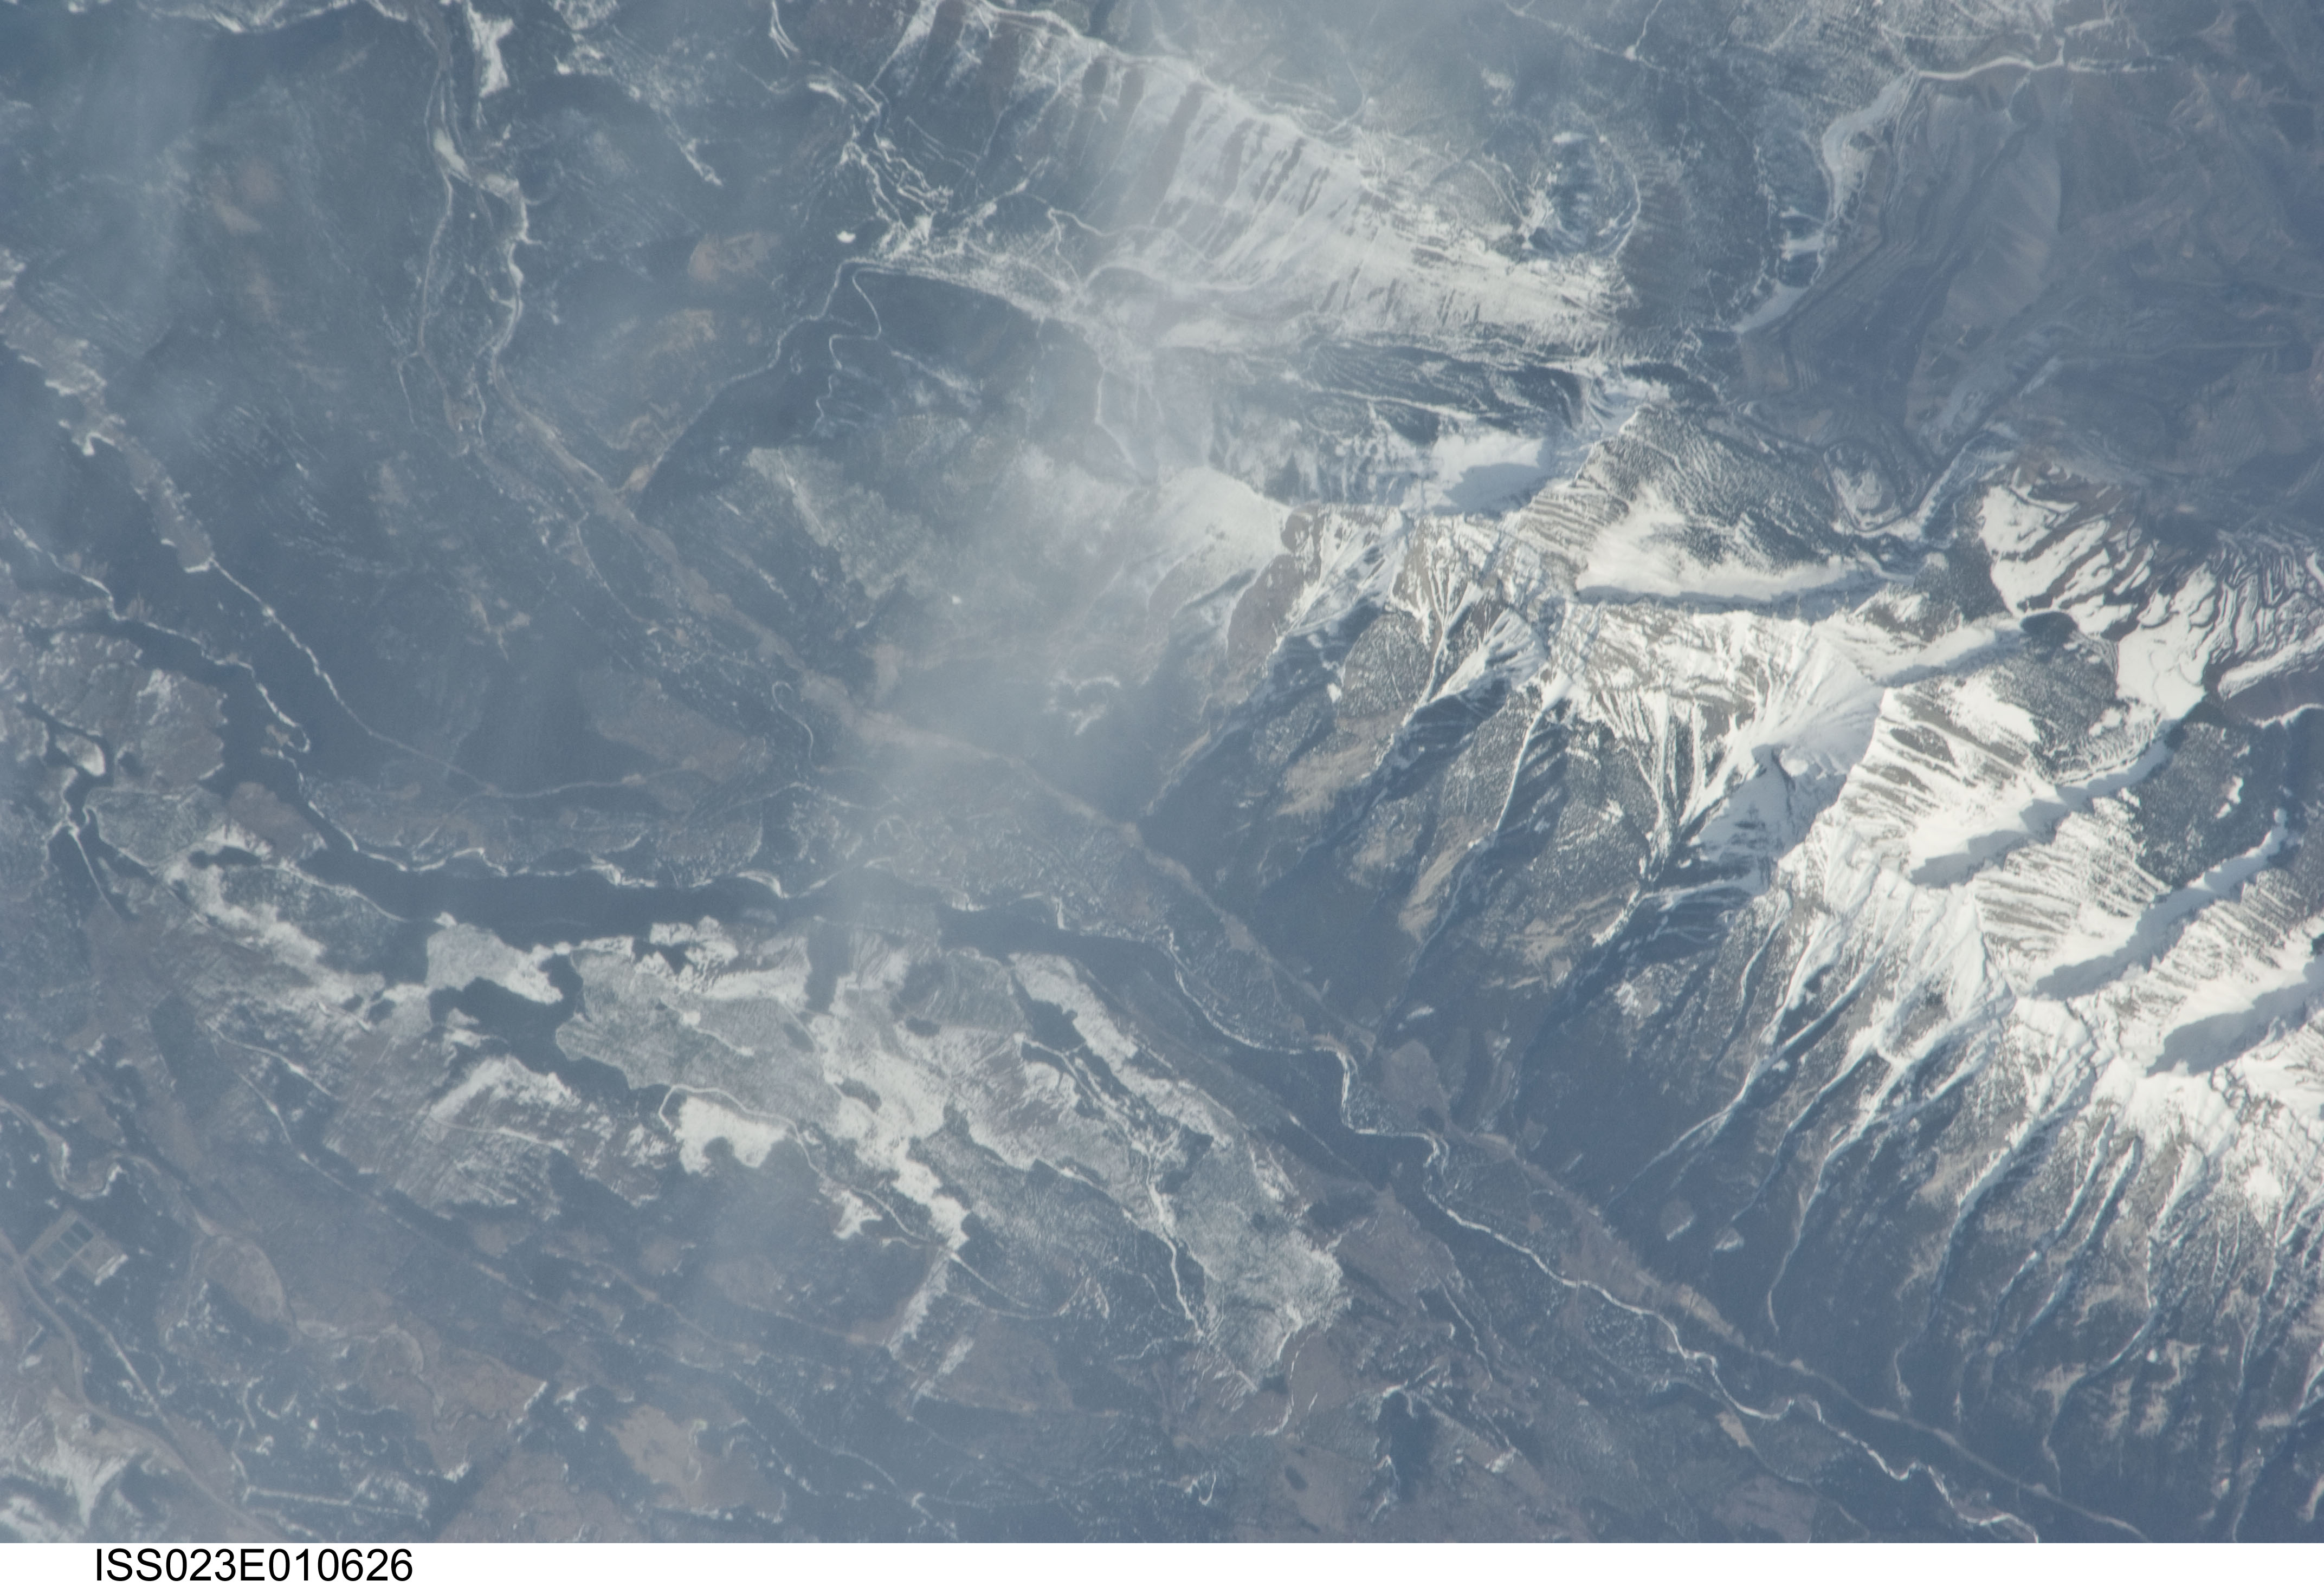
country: CANADA-BC
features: ROCKY MTS., MT. LYNE, ELK R., SNOW
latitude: 50.0
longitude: -114.8
